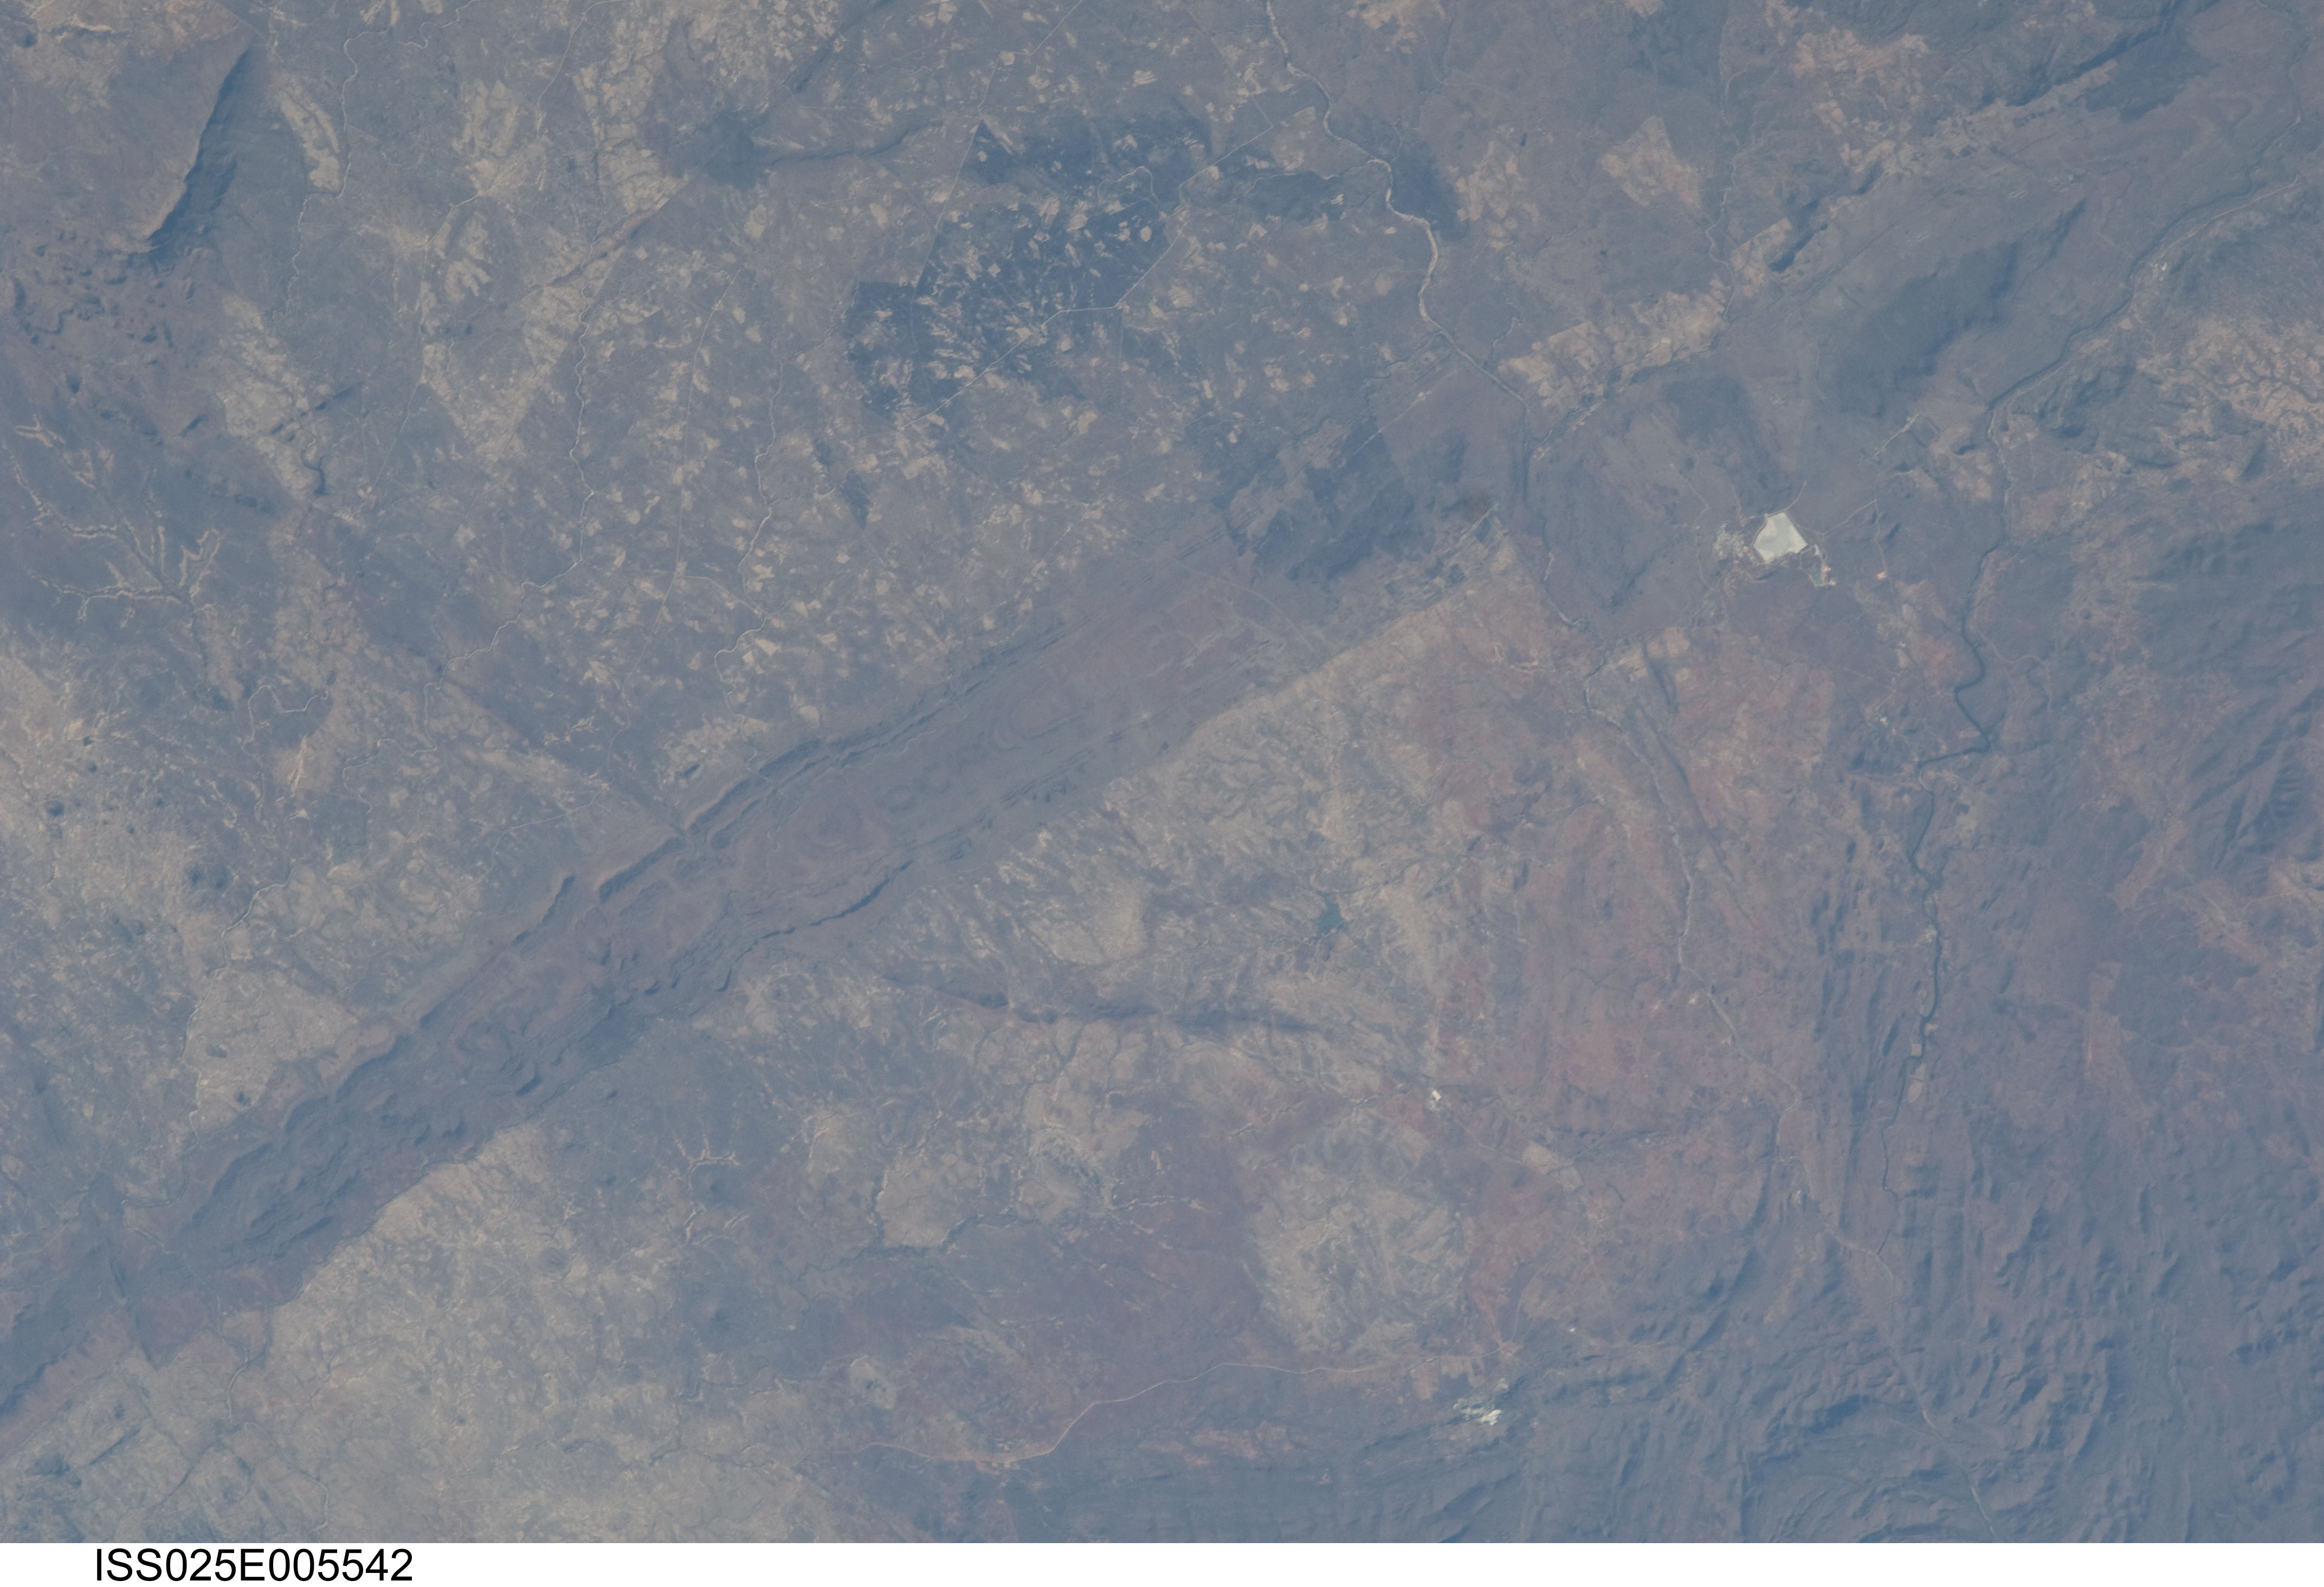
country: ZIMBABWE
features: GREAT DYKE OF ZIMBABWE, FAULTS, PAMBUKA
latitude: -20.5
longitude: 29.8
